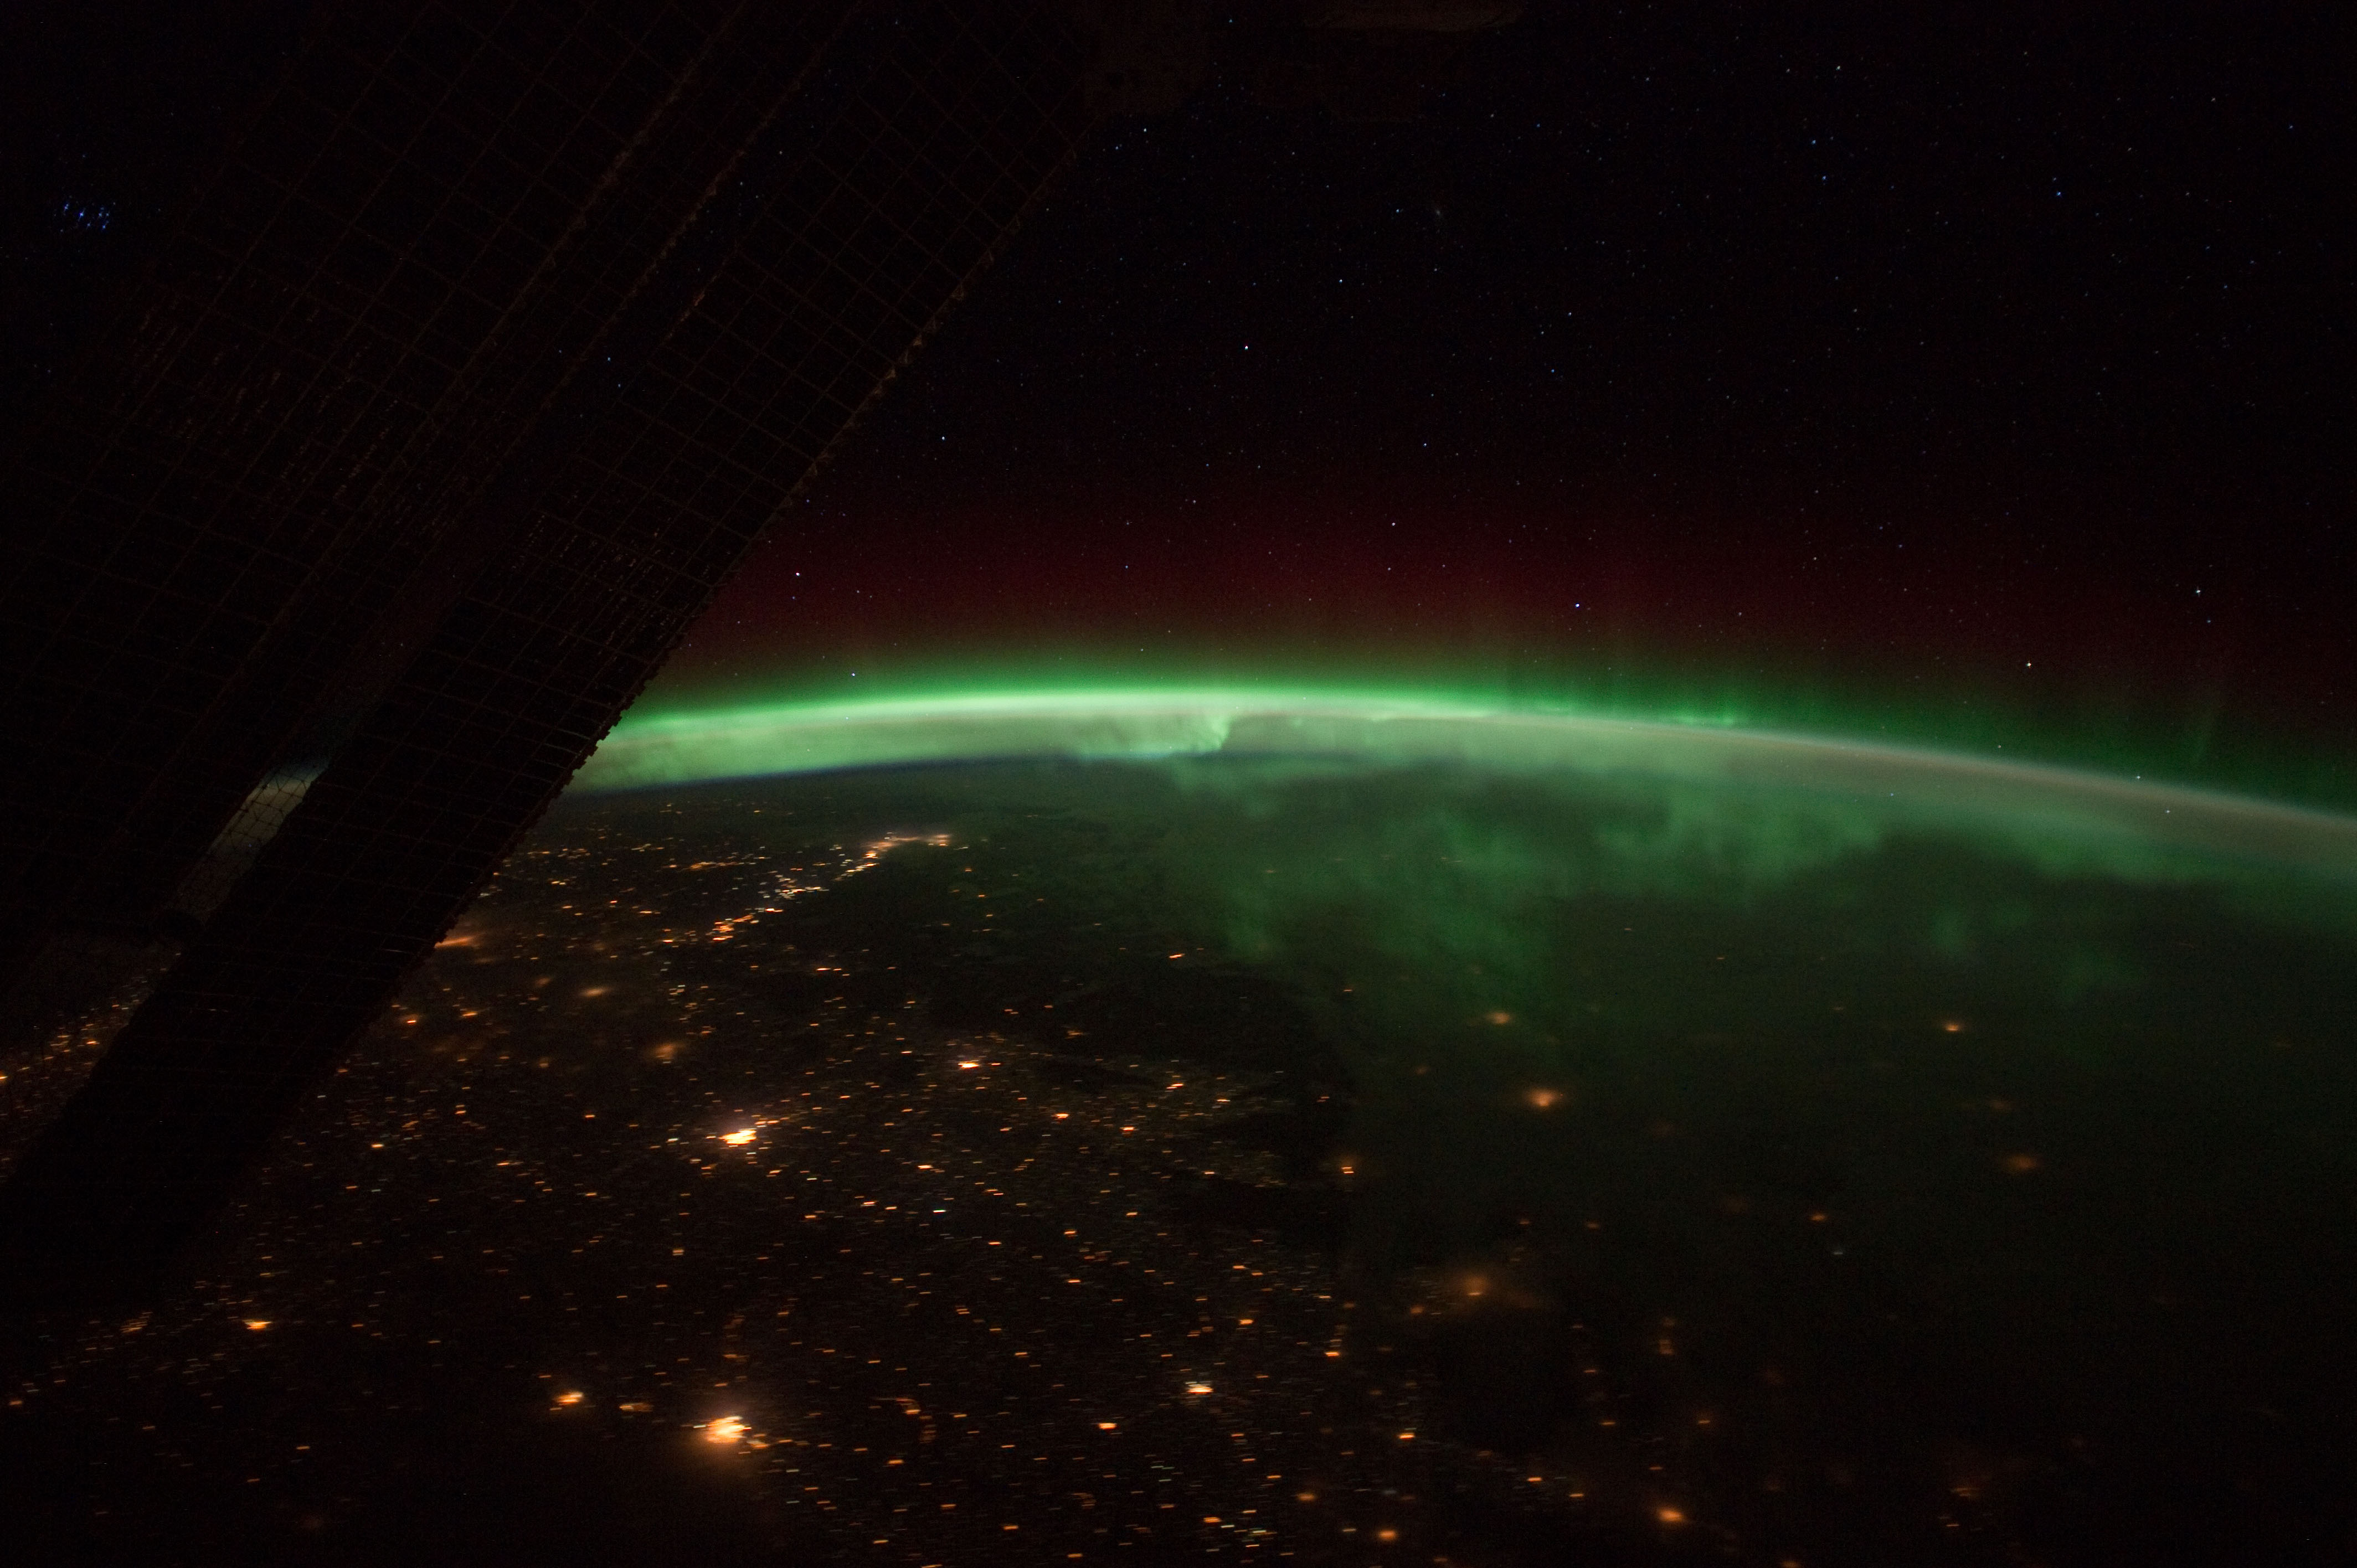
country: CANADA
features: PAN-AURORA BOREALIS, PRAIRIE PROVINCES CITIES AT NIGHT
